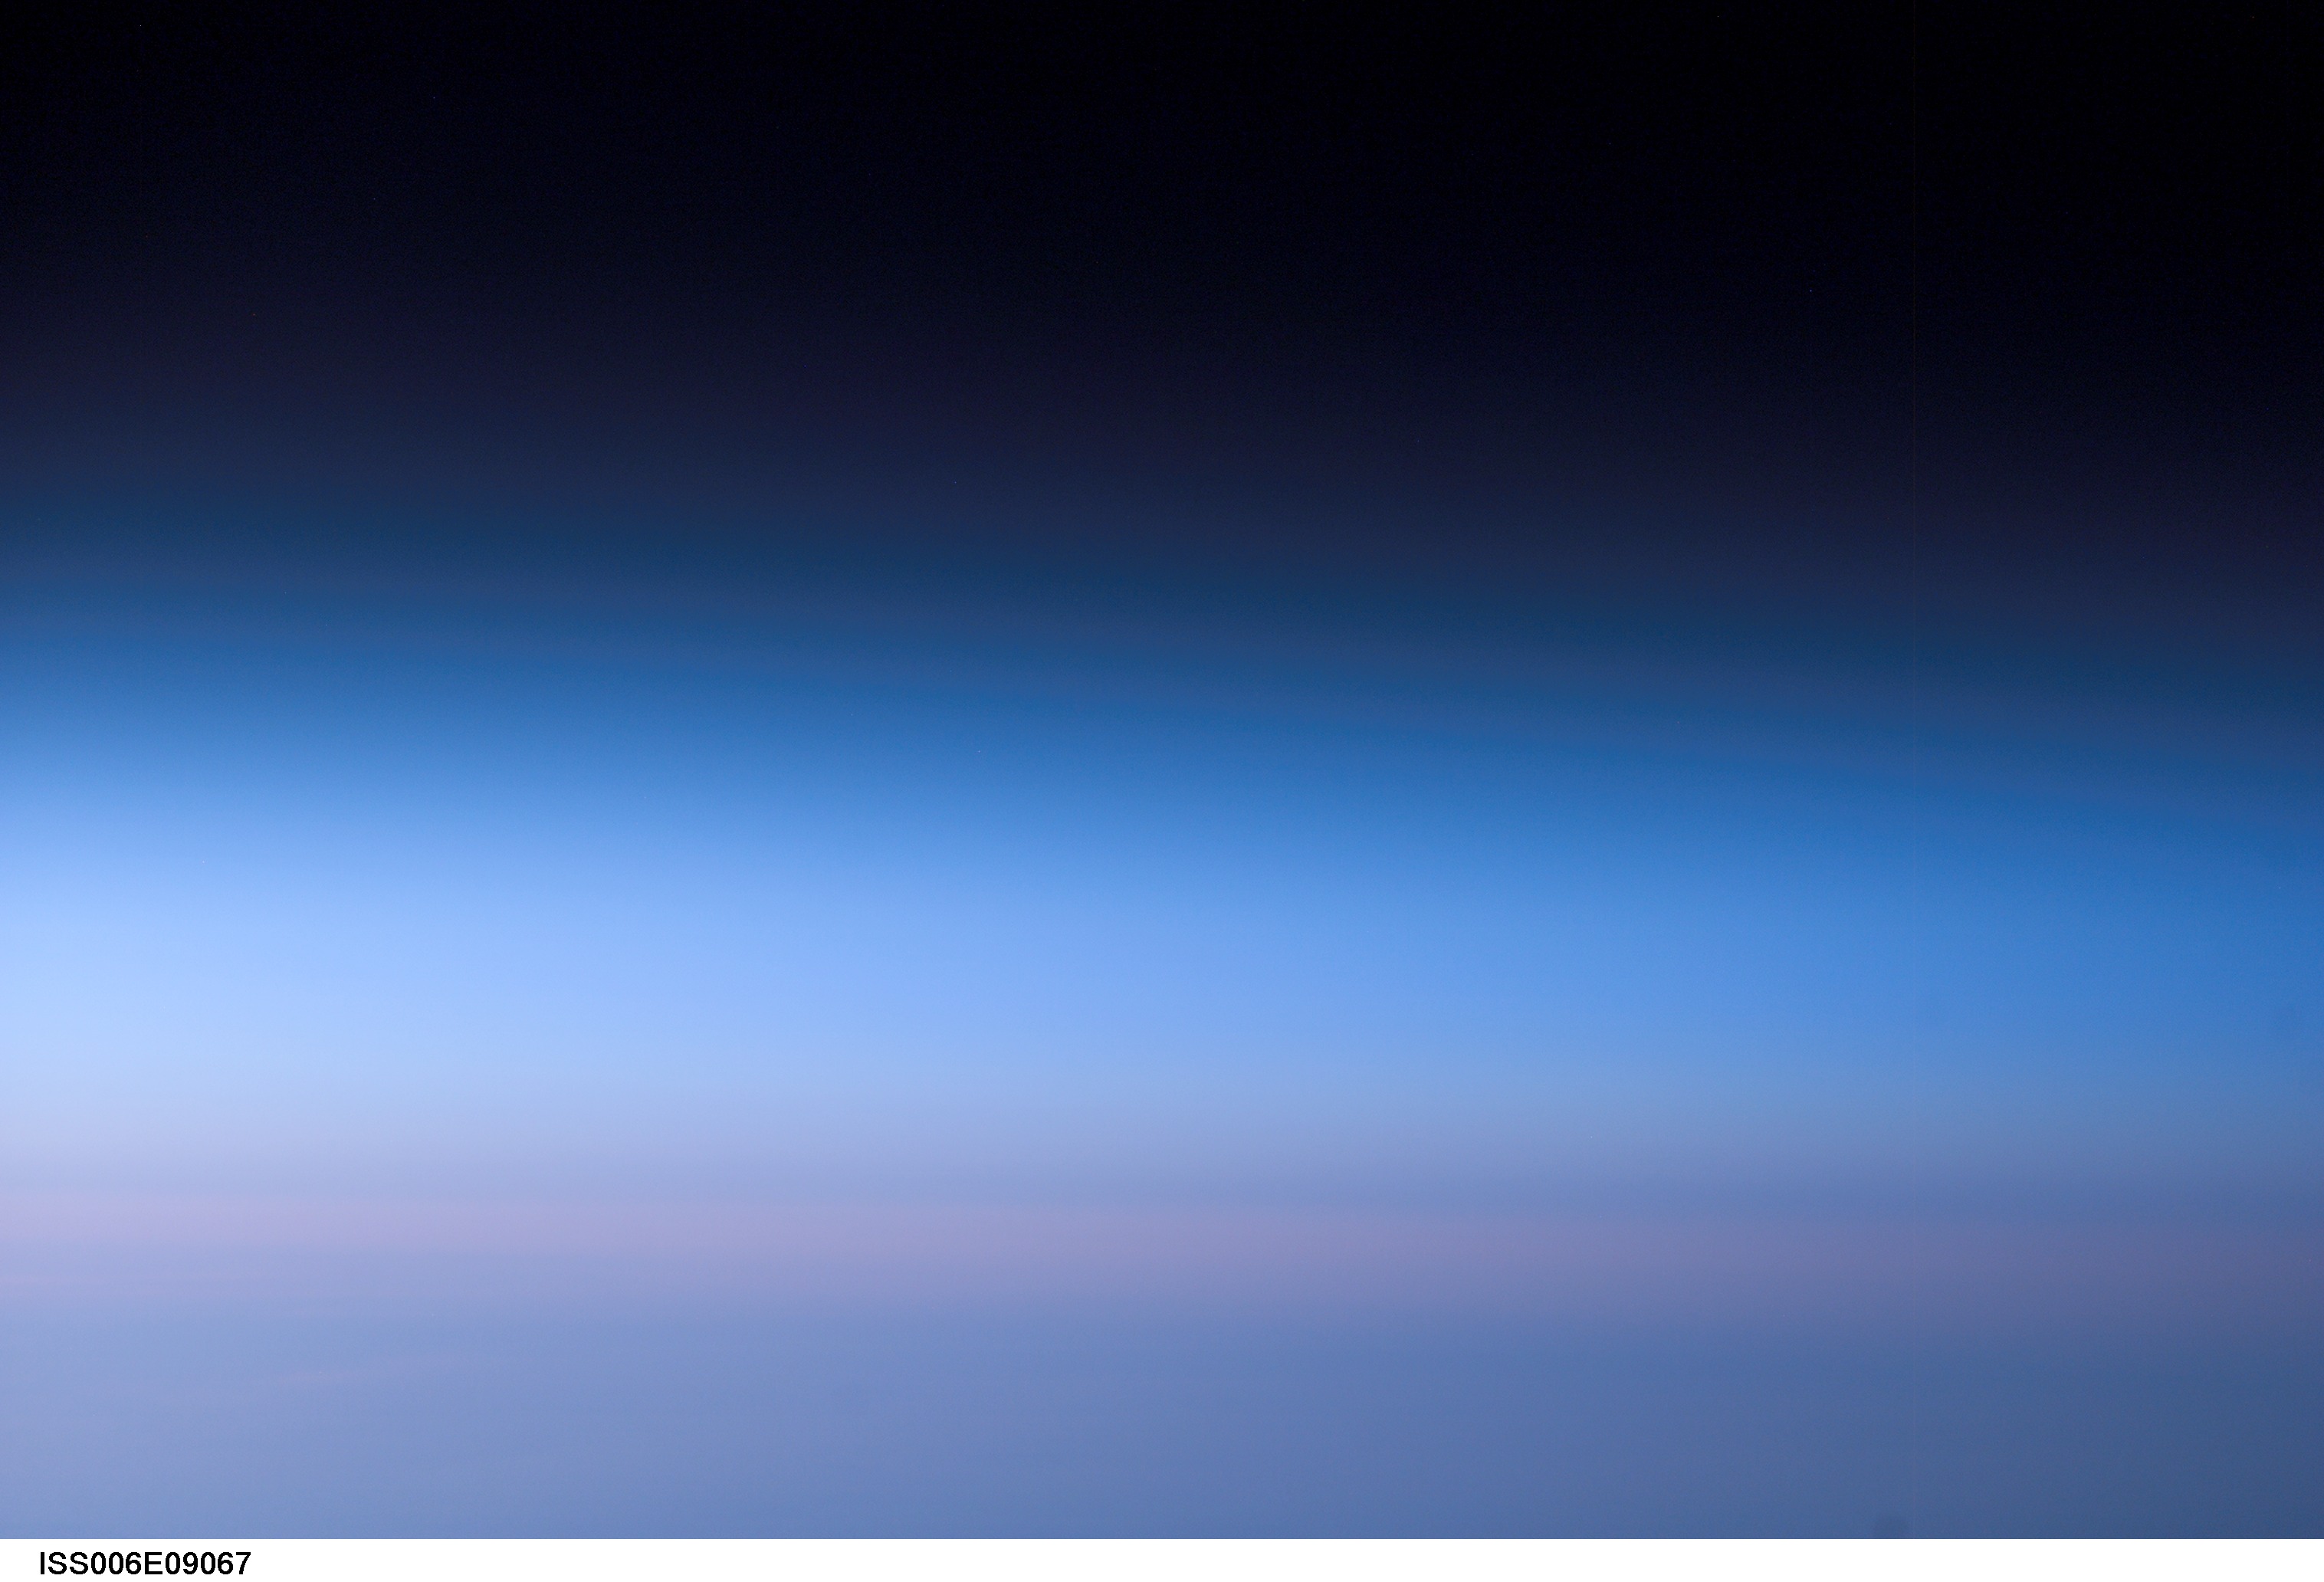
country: ATMOSPHERIC LIMB
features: ATMOSPHERIC LIMB, AIRGLOW
